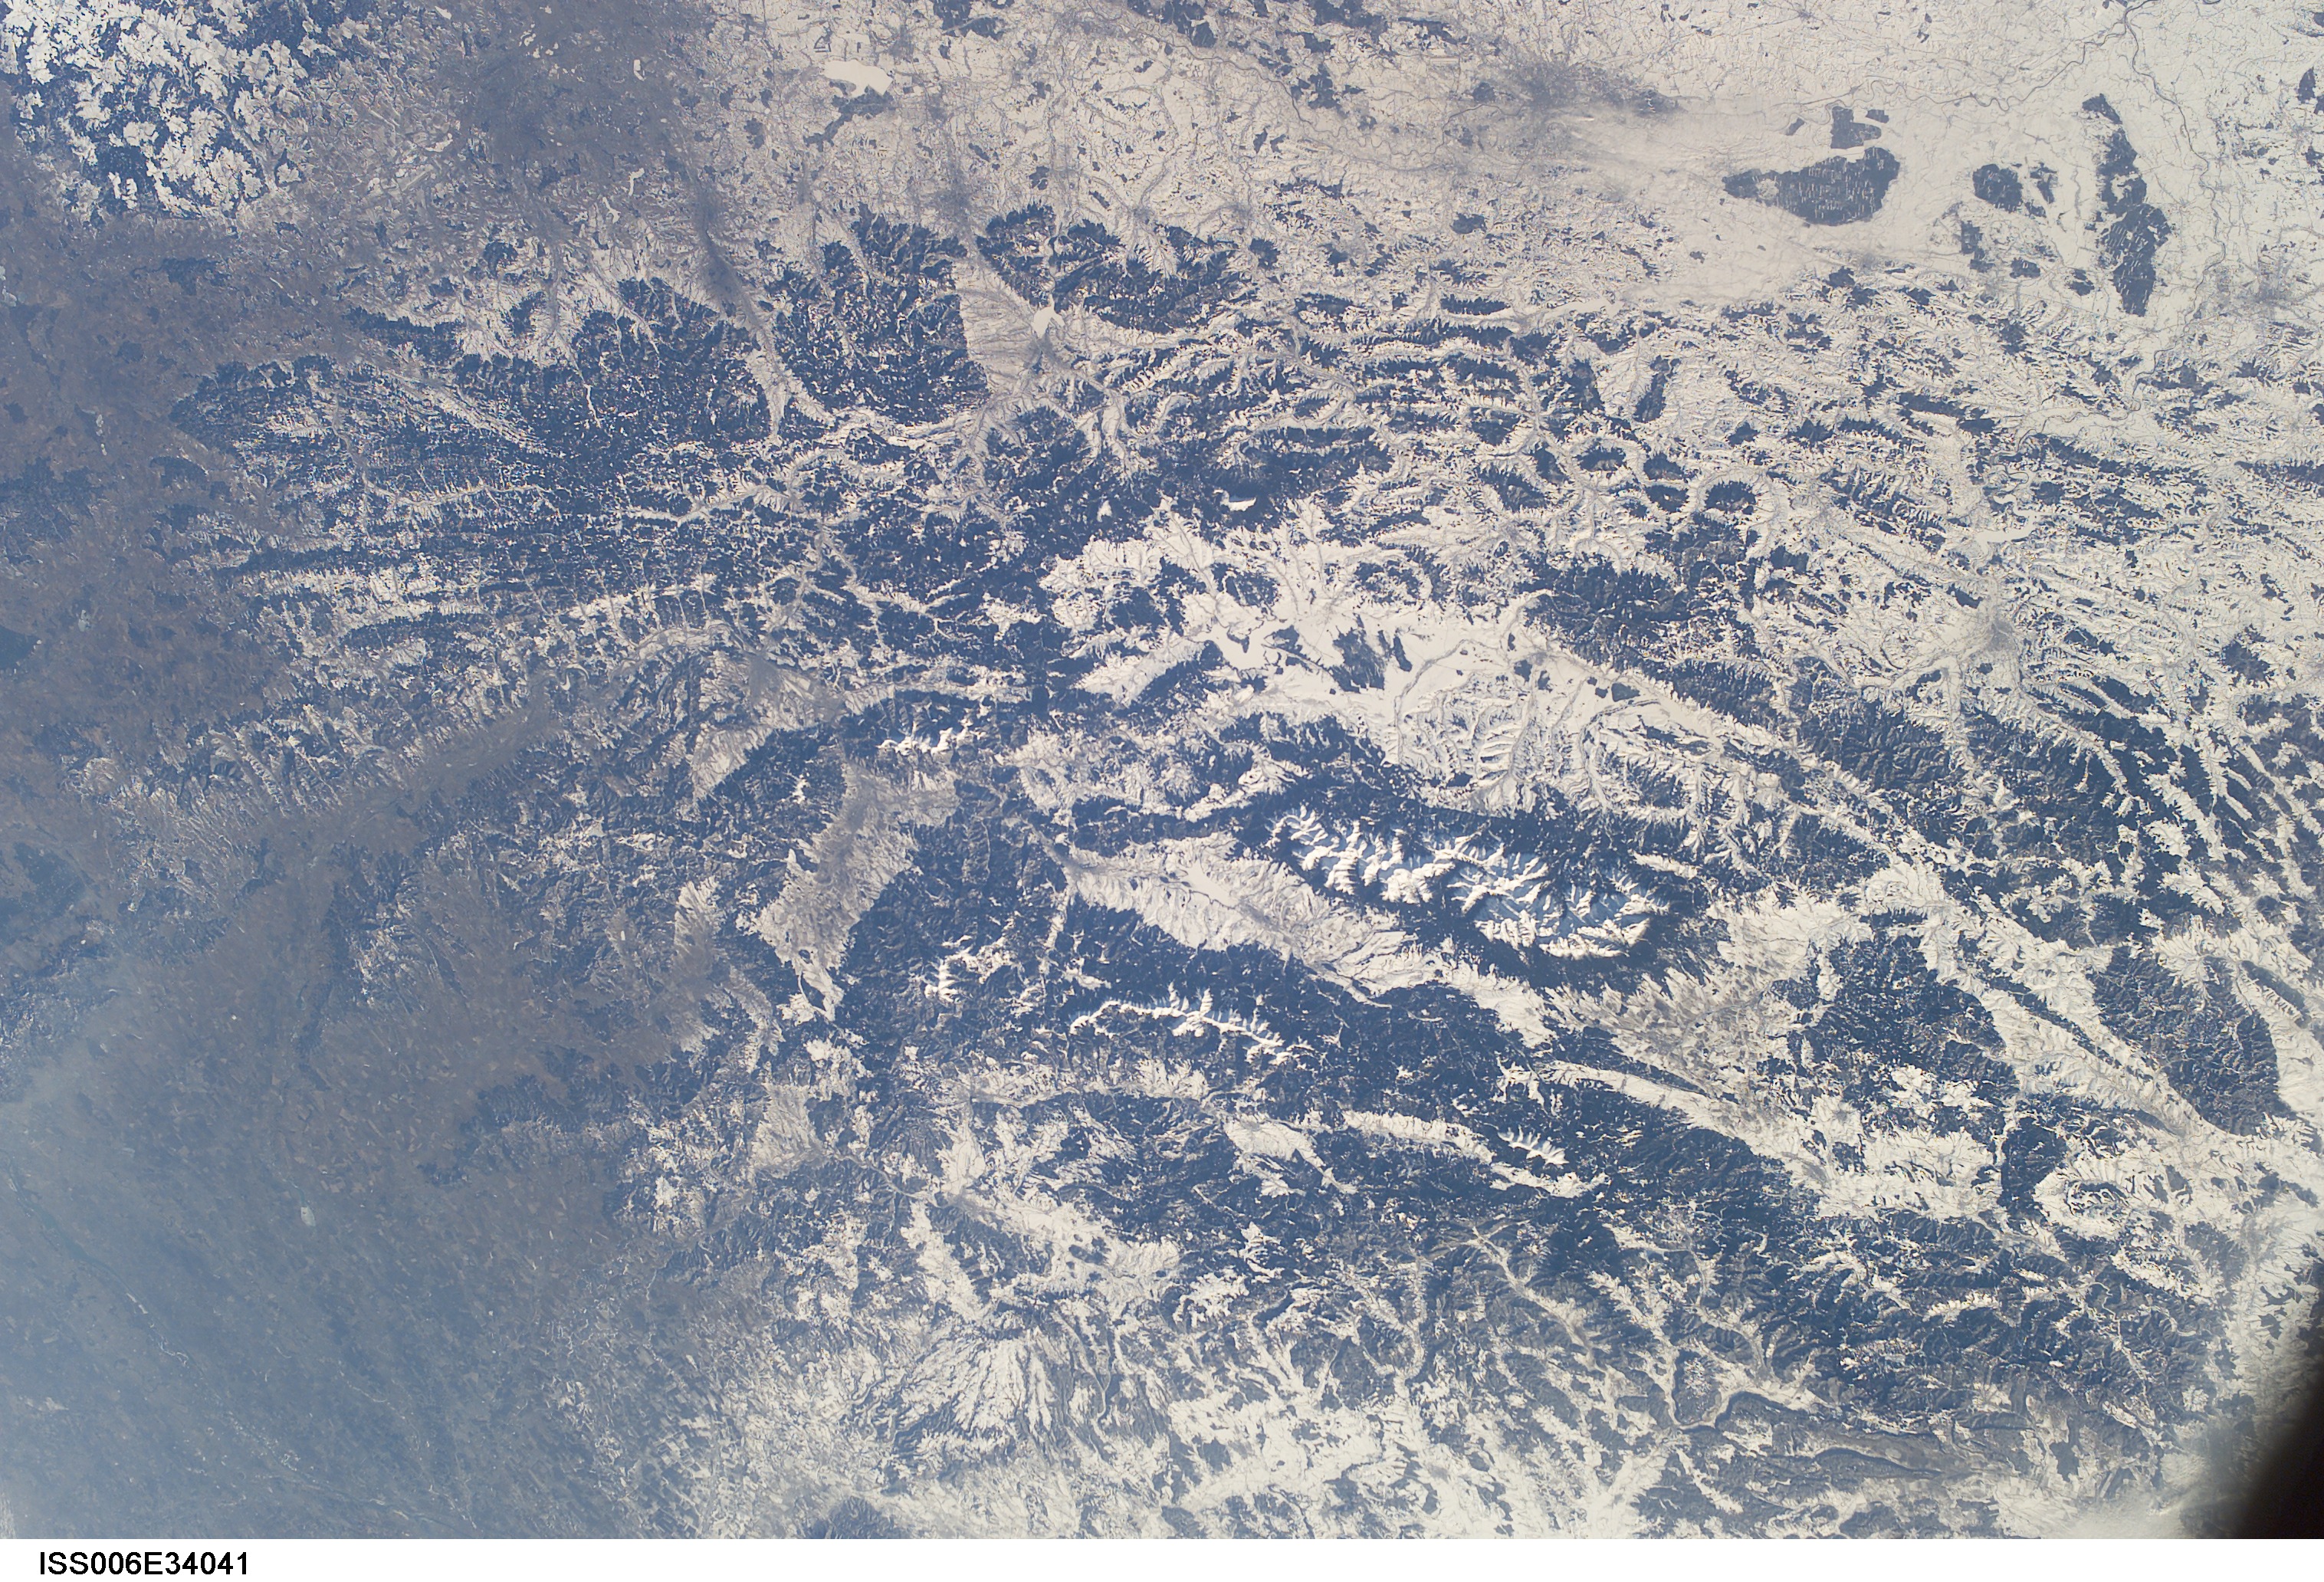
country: SLOVAKIA
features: CARPATHIAN MOUNTAINS, SNOW
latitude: 49.5
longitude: 19.5
